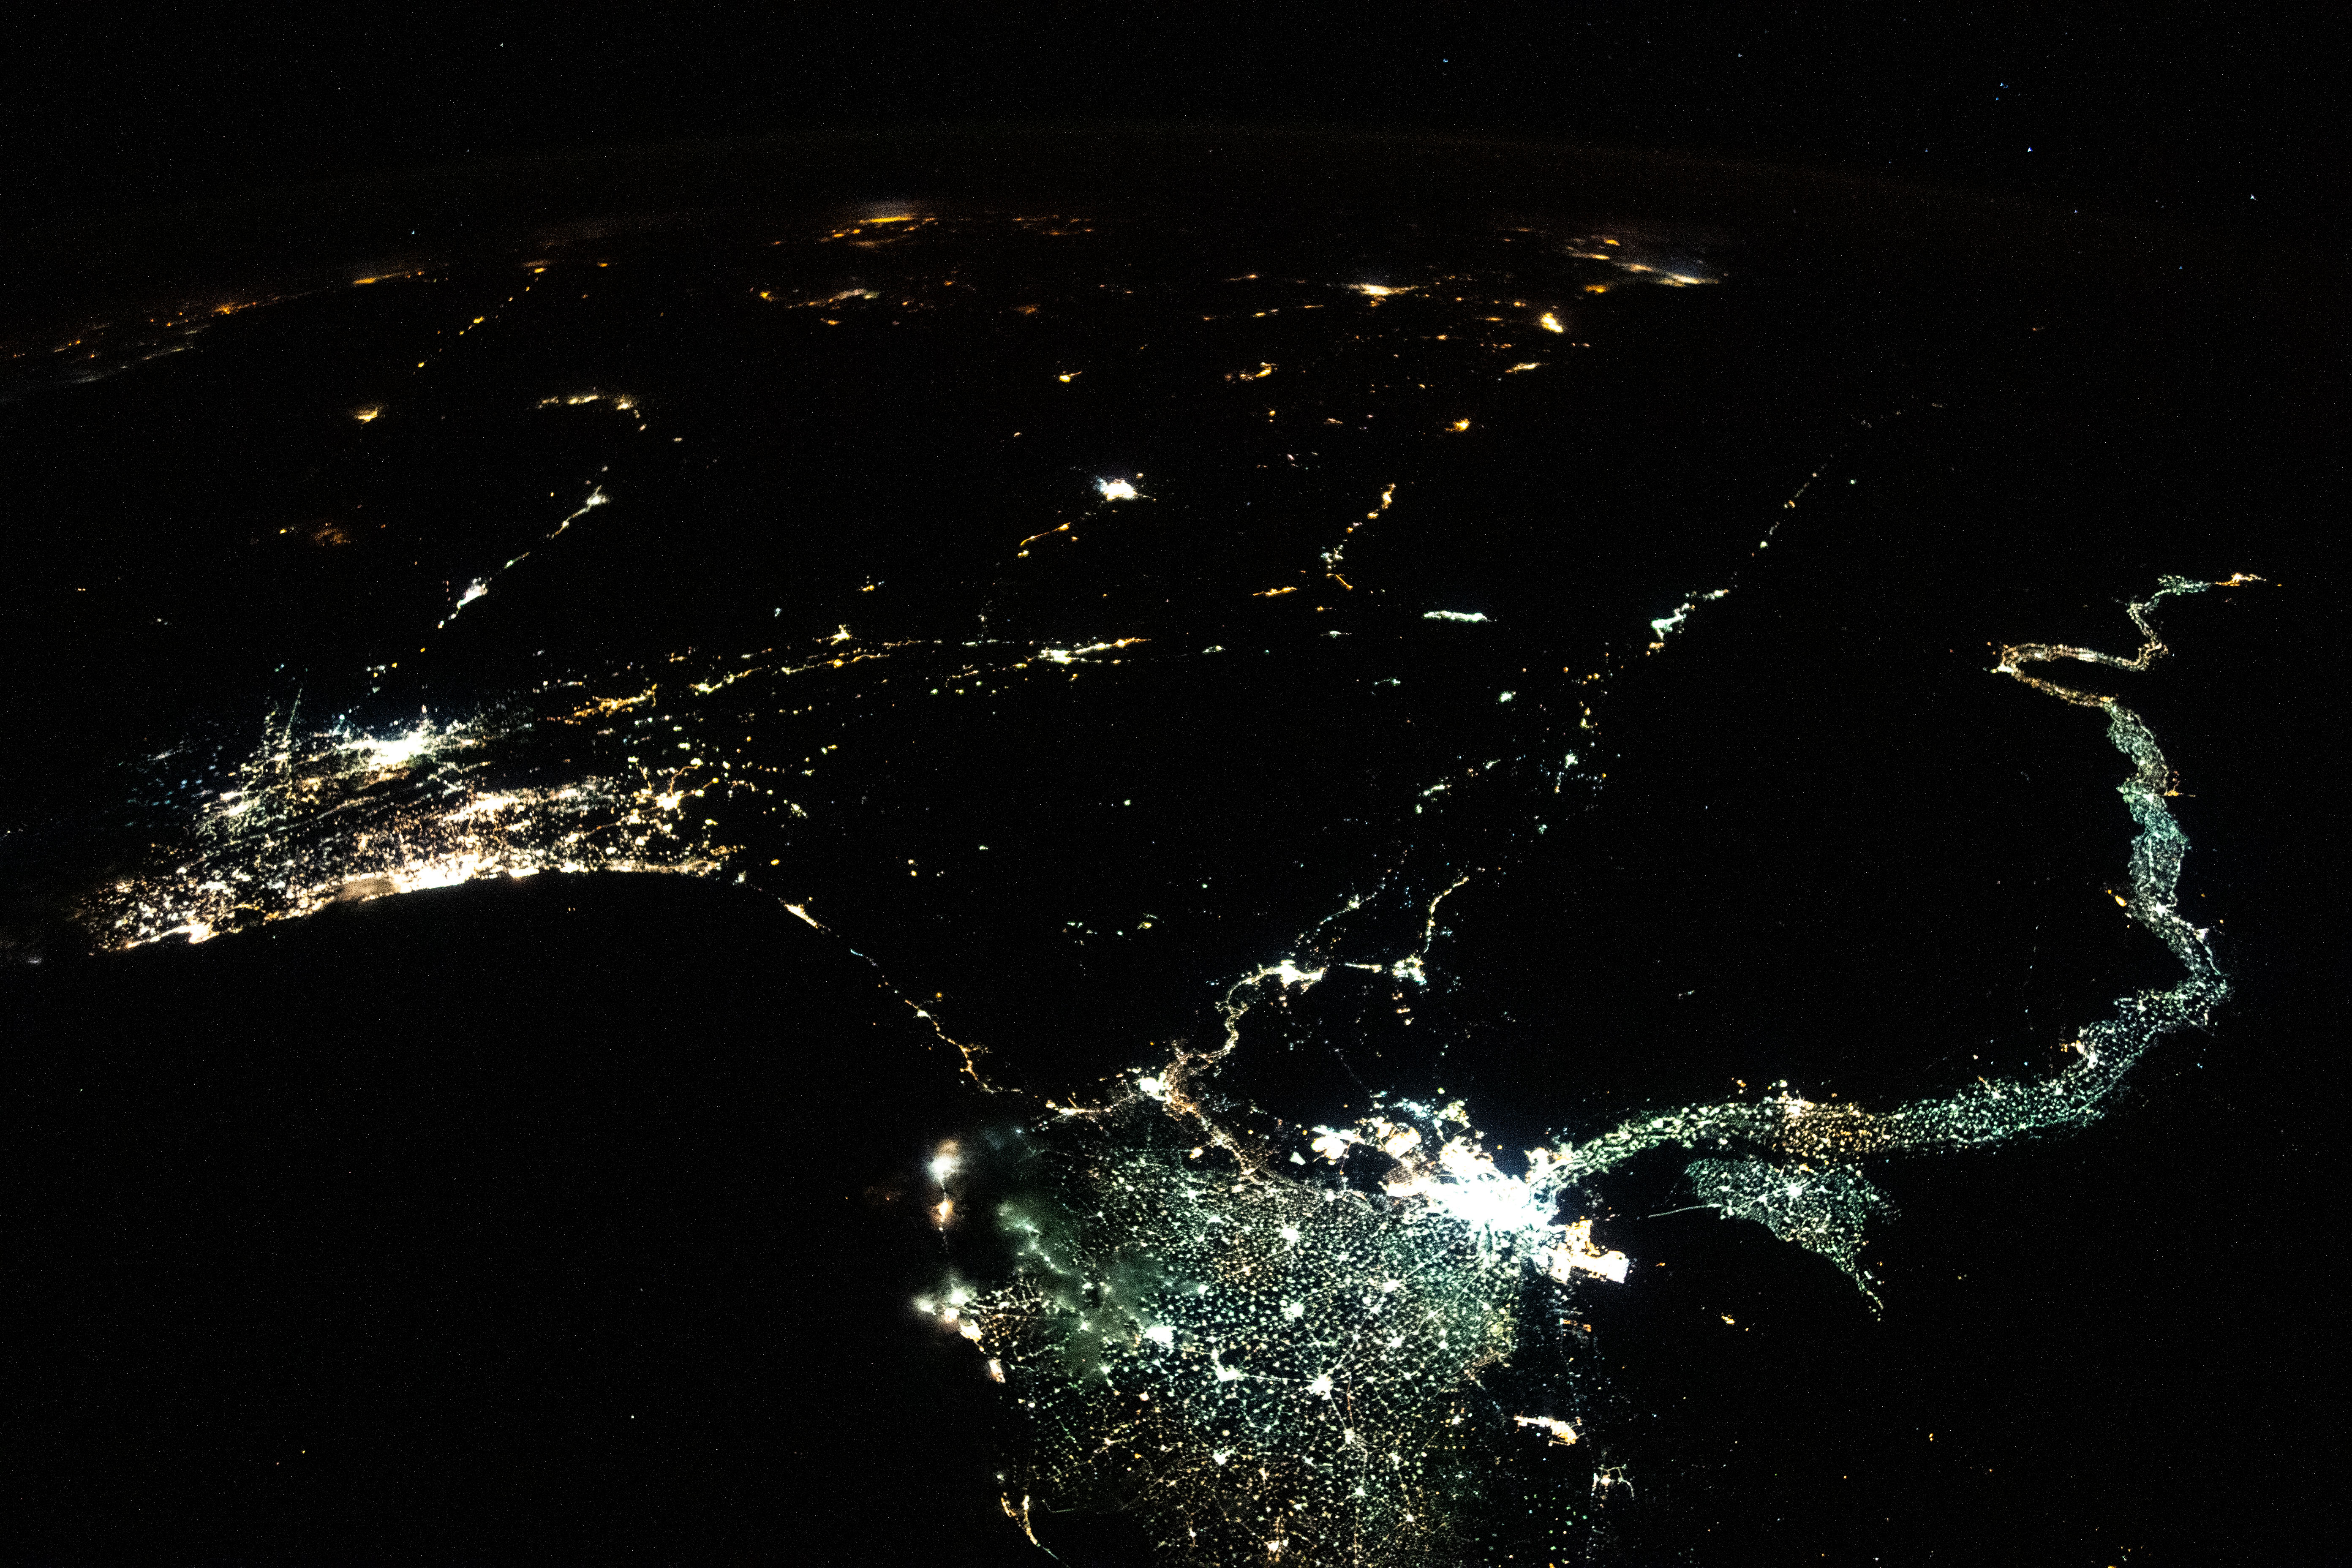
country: EGYPT
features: DARK EARTHOBS, NILE DELTA, GAZA STRIP
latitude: 28.5
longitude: 34.5
